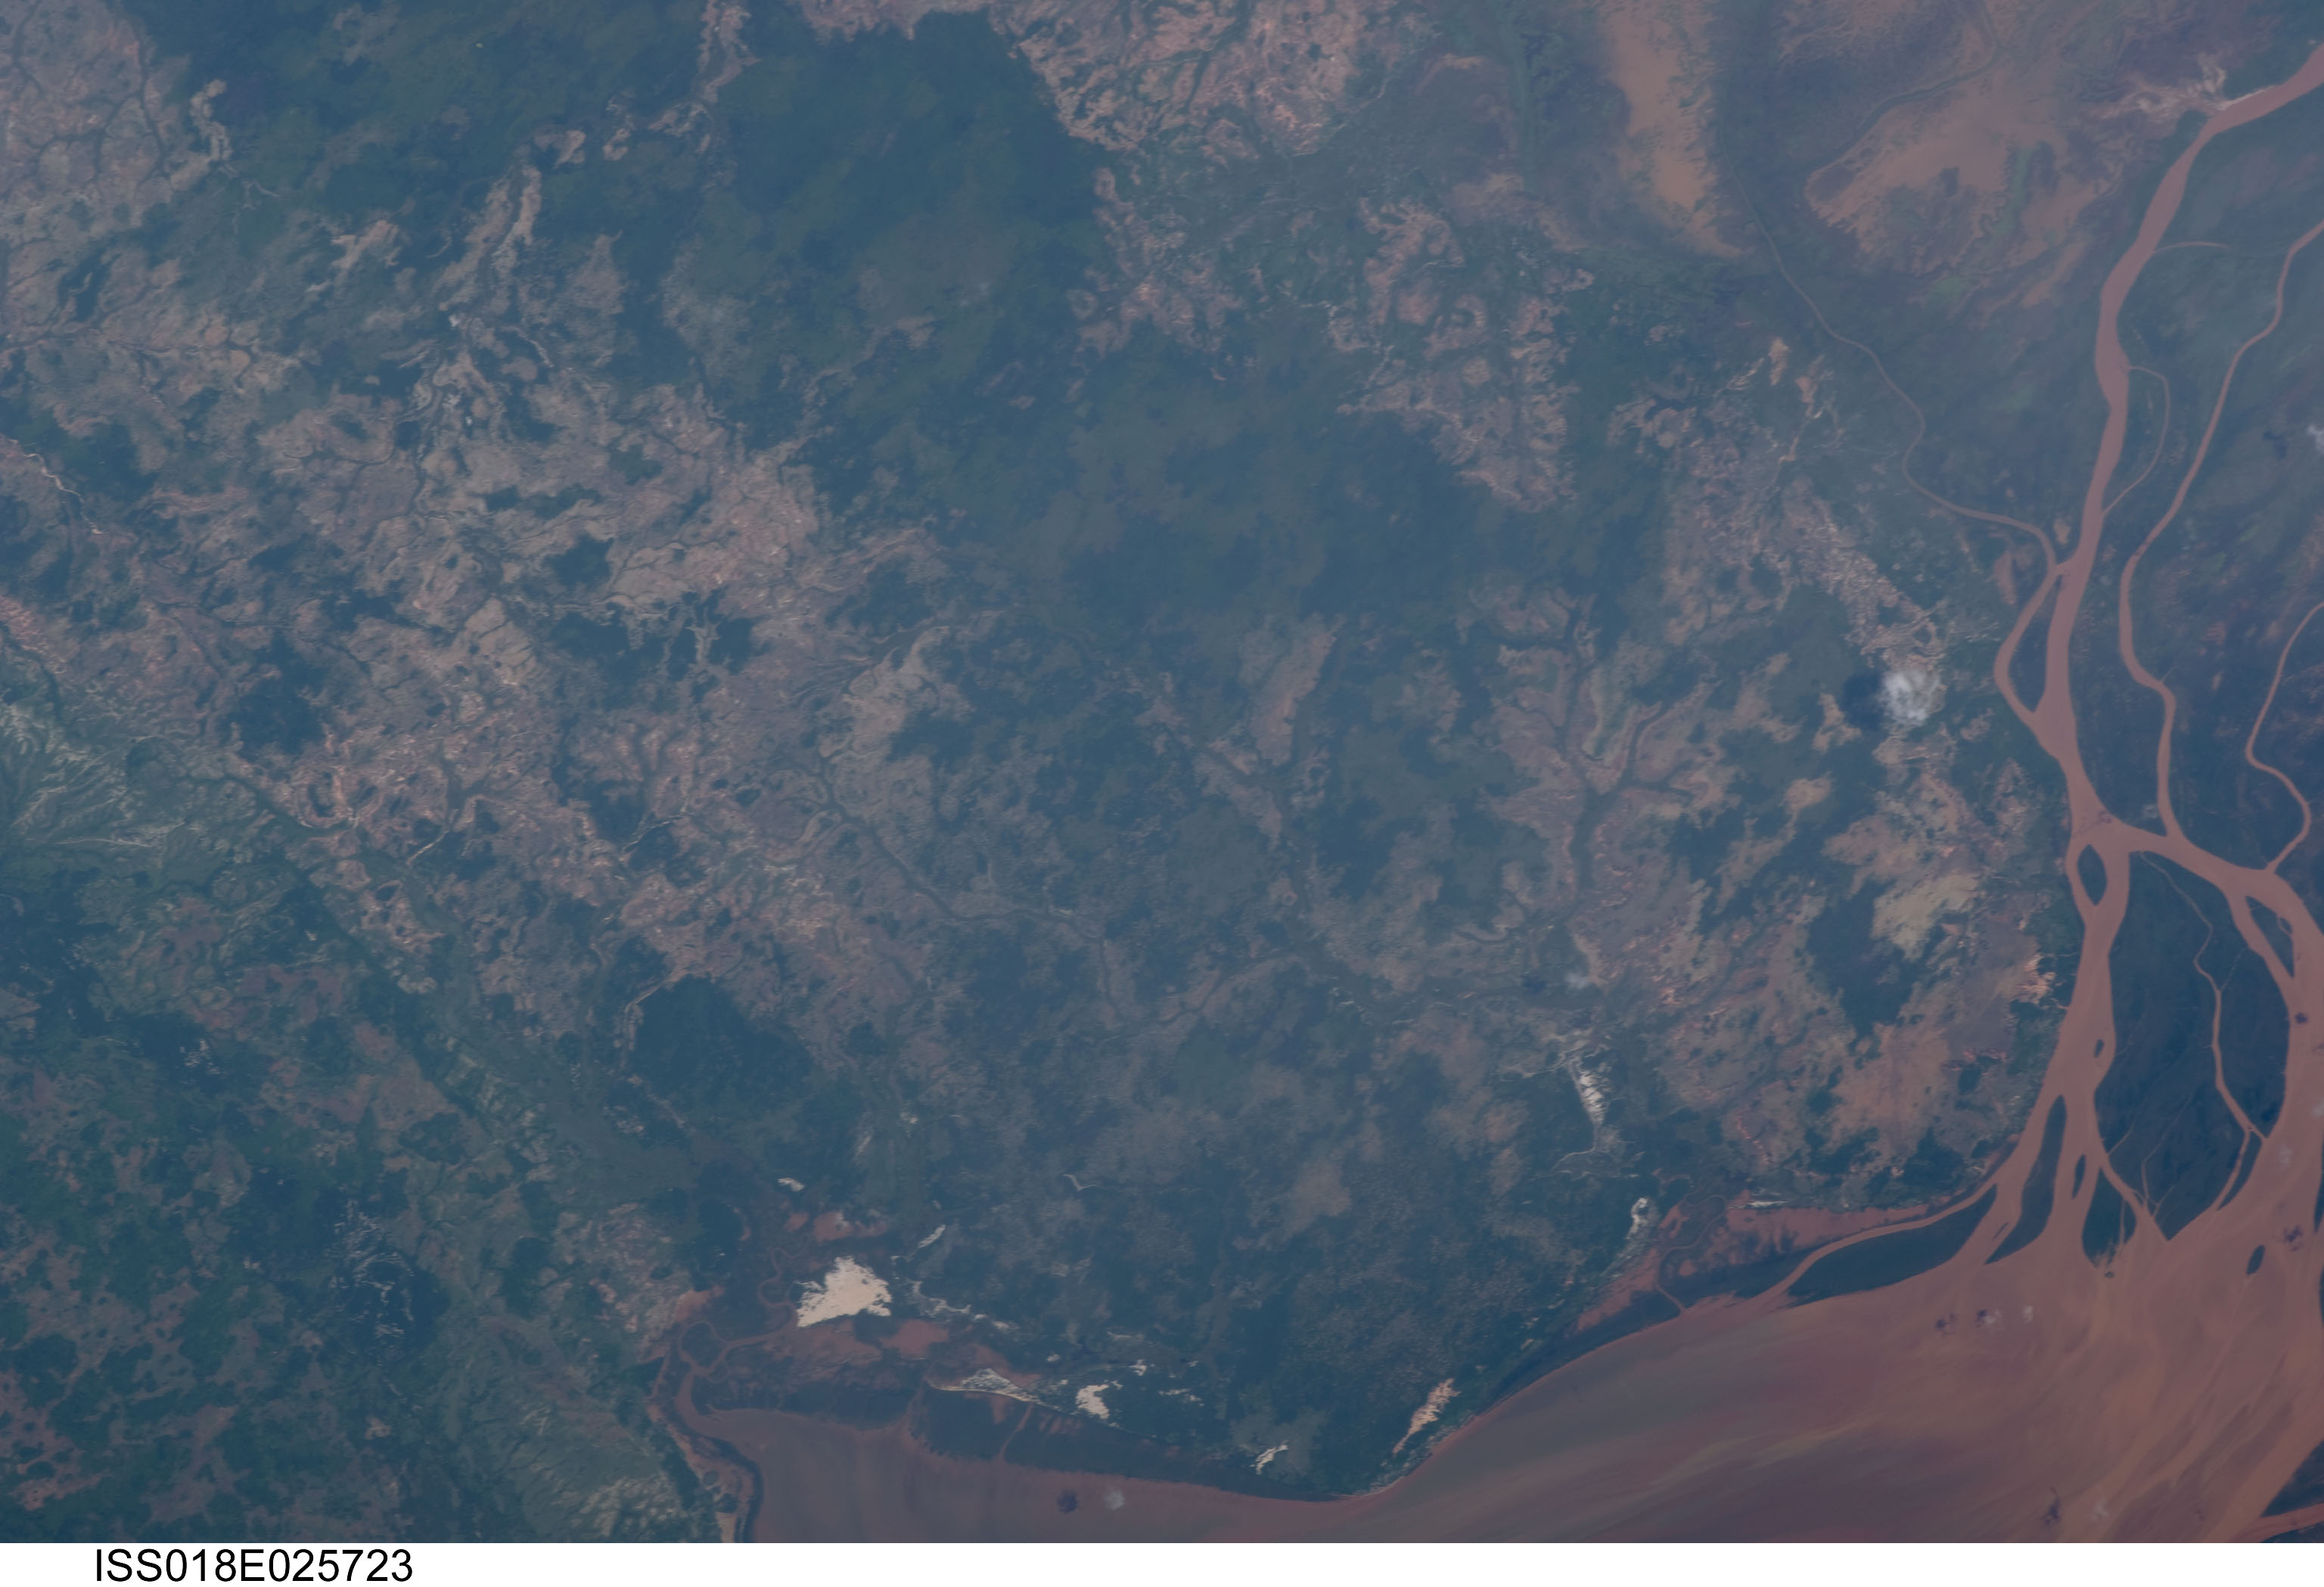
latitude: -15.4
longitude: 47.2
